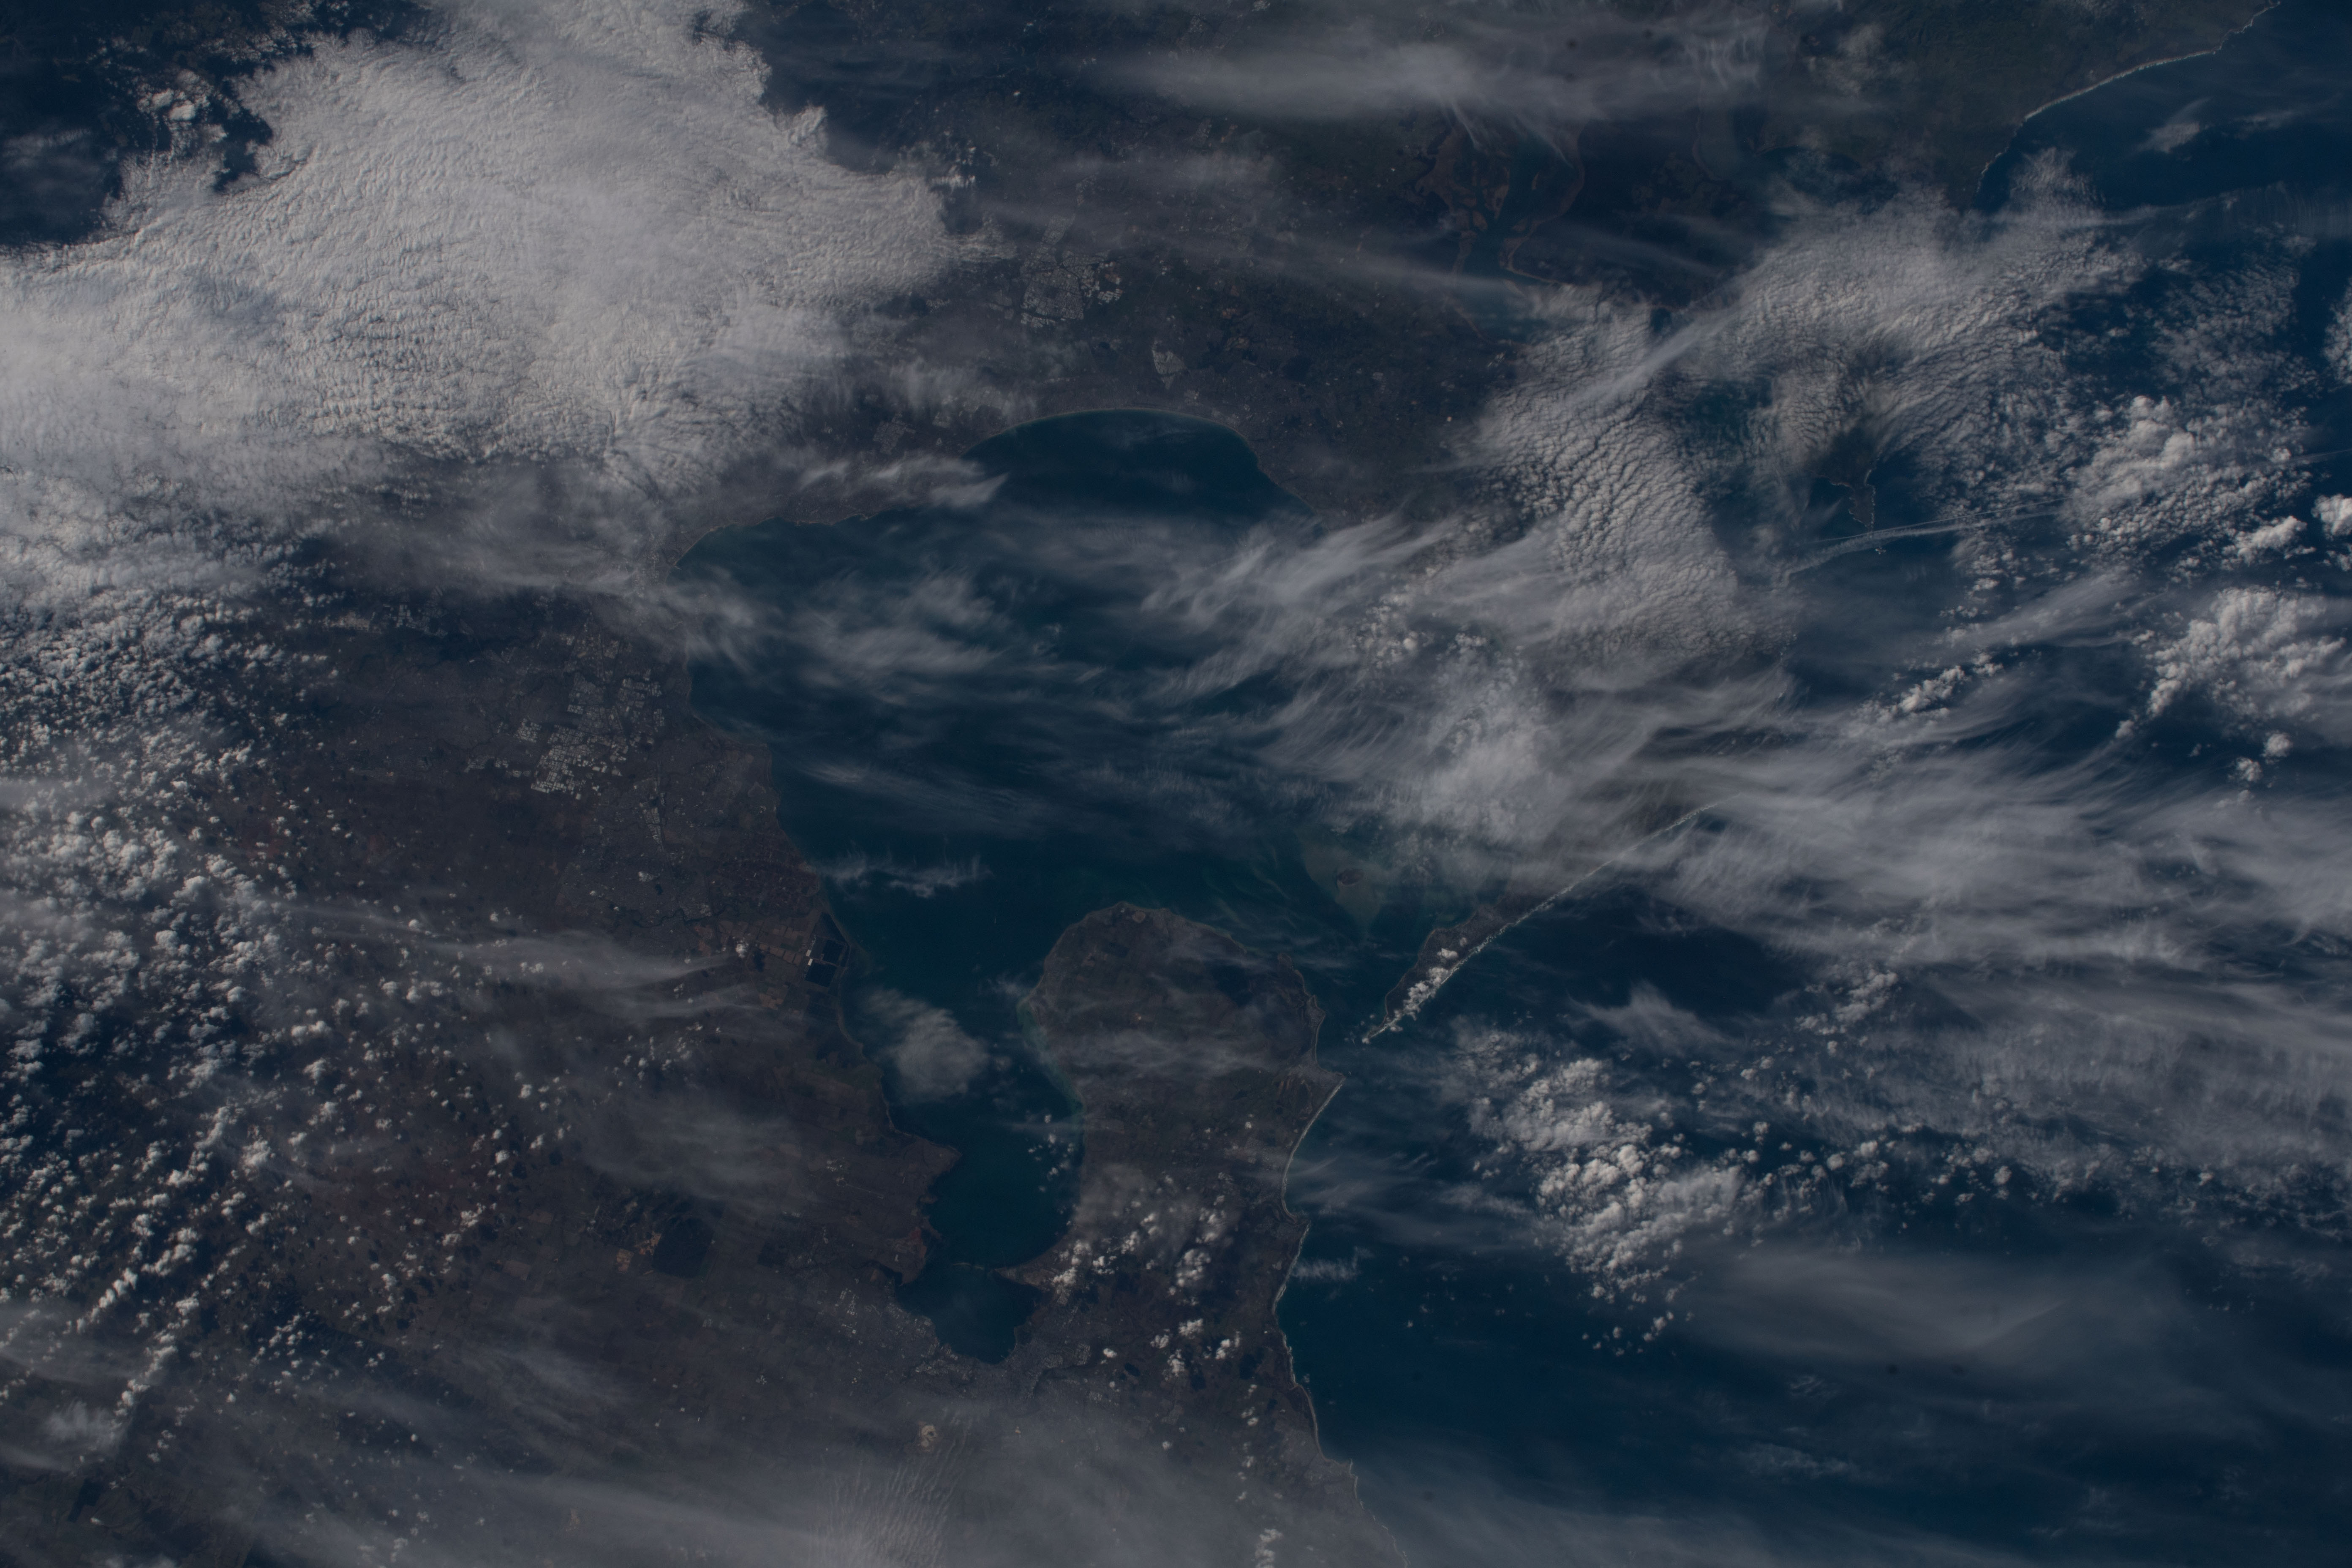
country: AUSTRALIA-V
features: COAST, PORT PHILIP BAY, MELBOURNE
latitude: -38.2
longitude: 144.9
